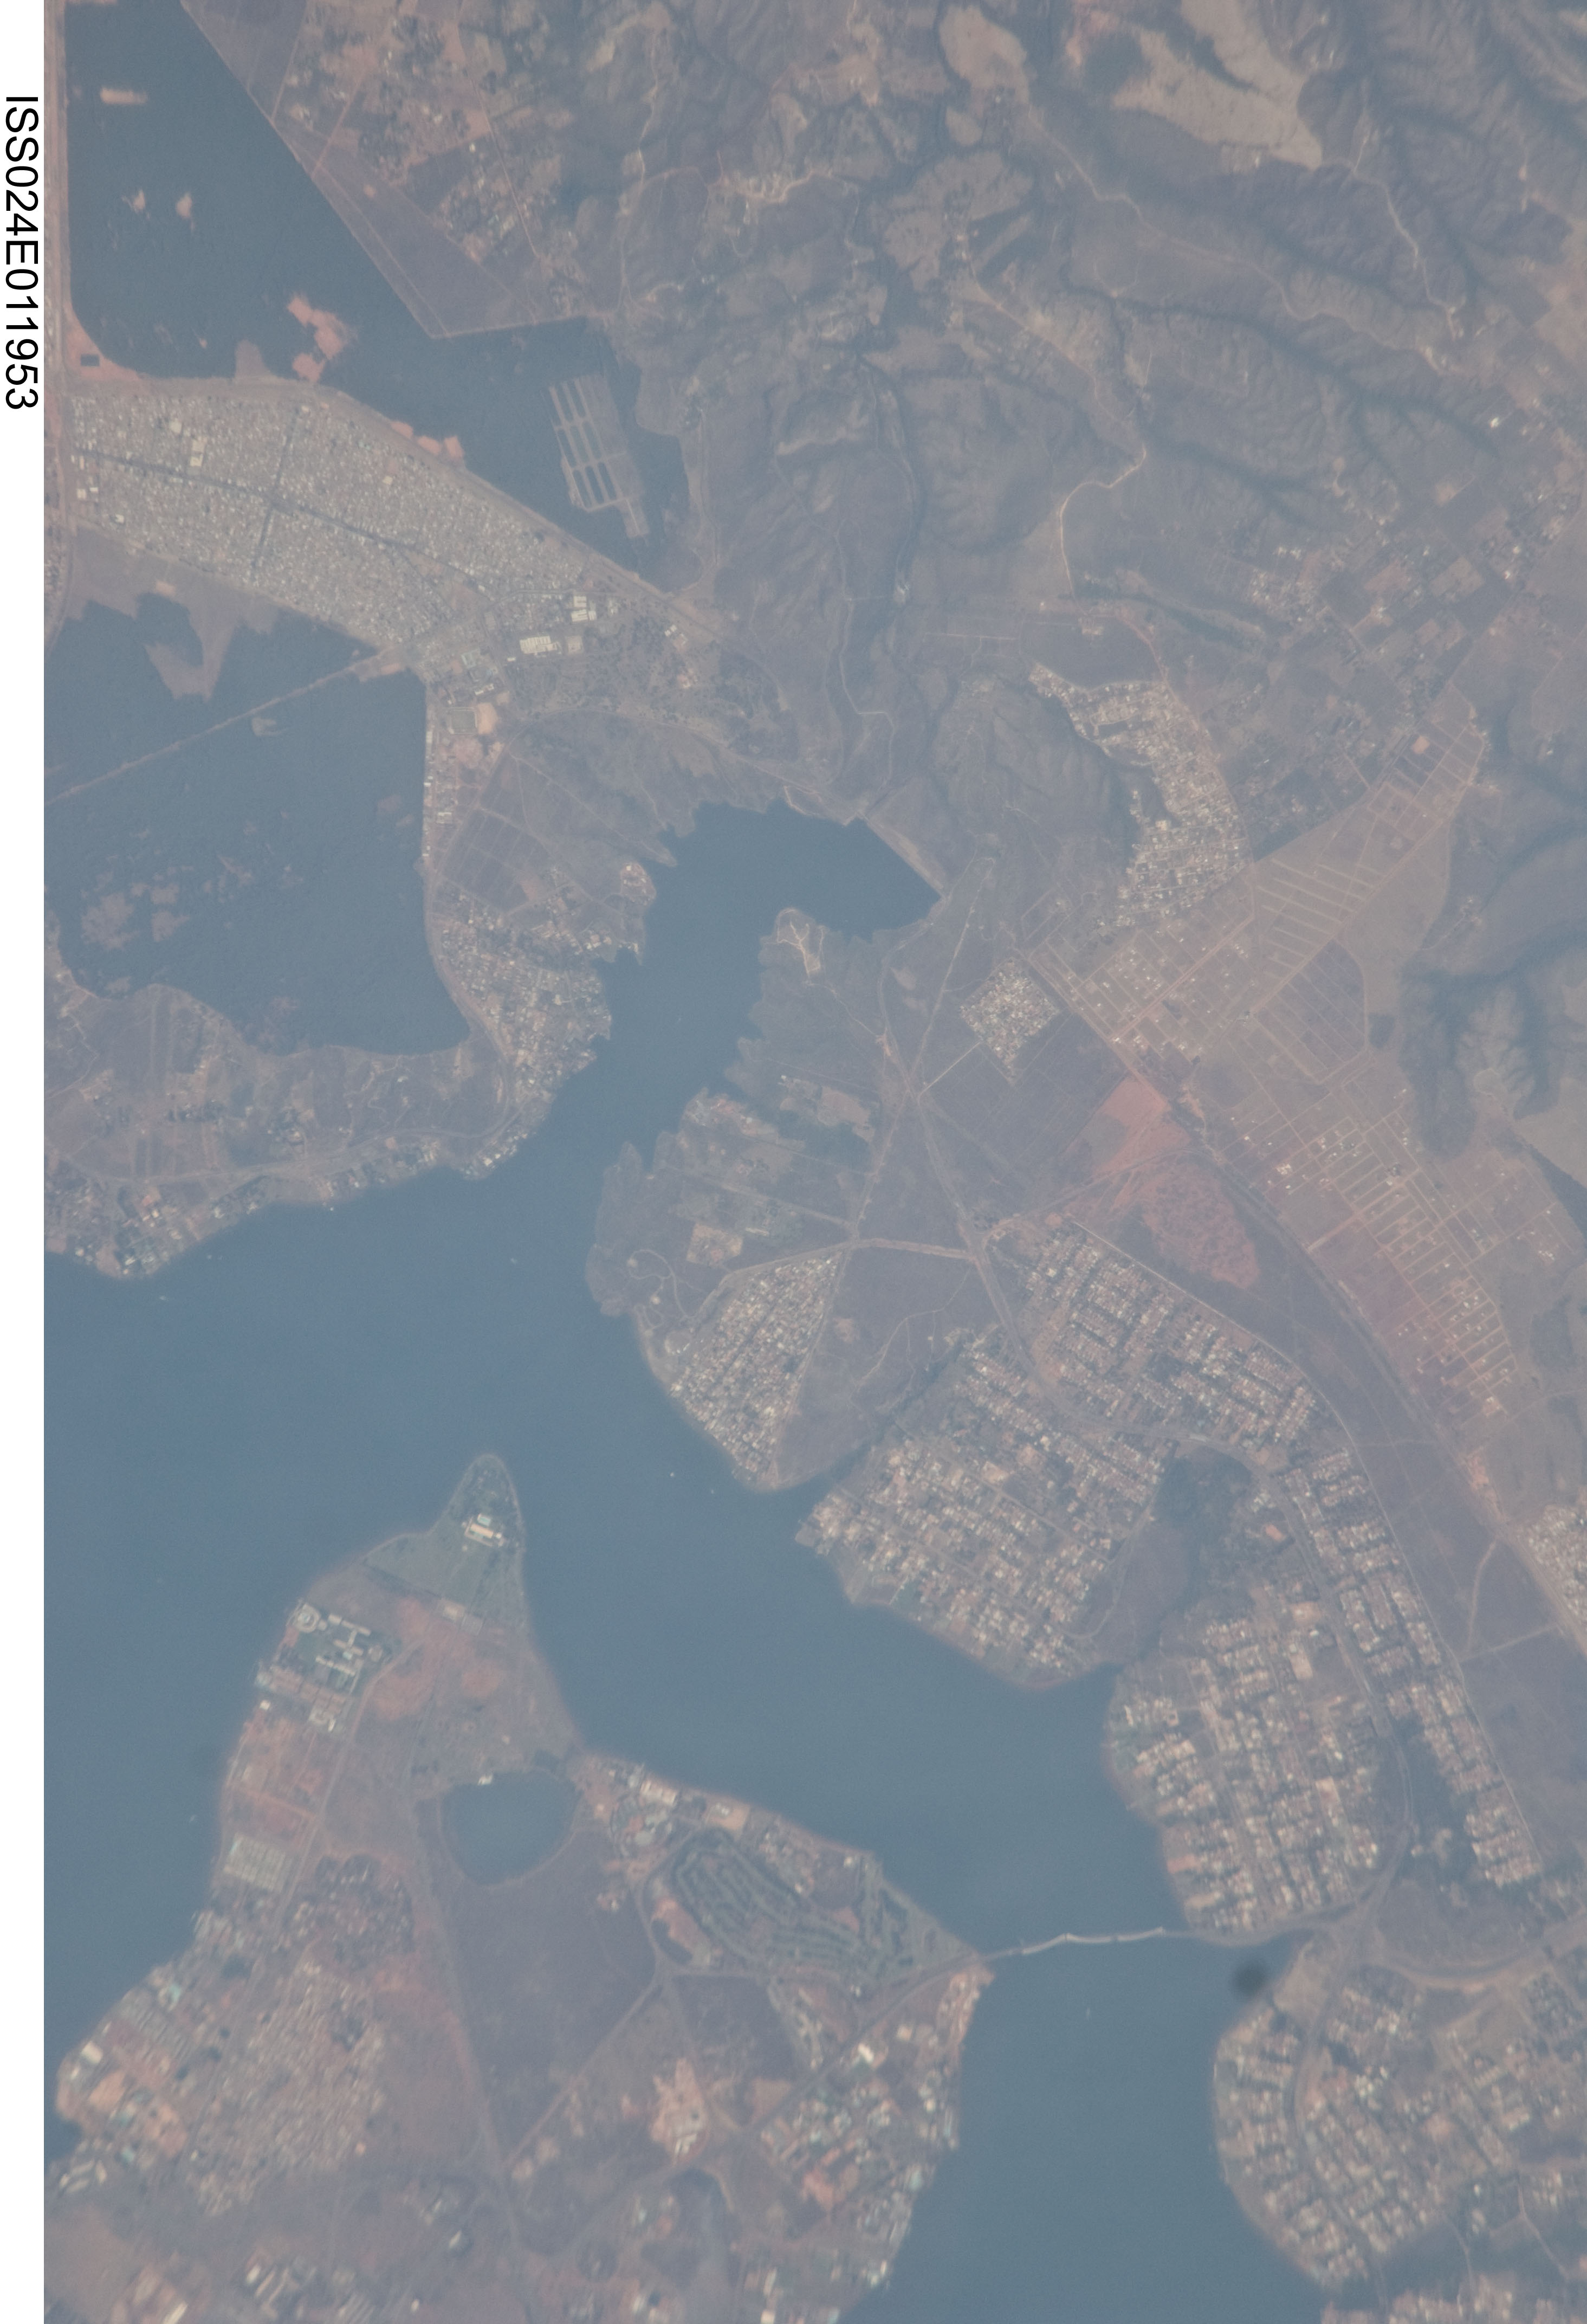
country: BRAZIL
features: BRASILIA, L. PARANOA, URBAN LAND COVER
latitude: -15.8
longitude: -47.8
